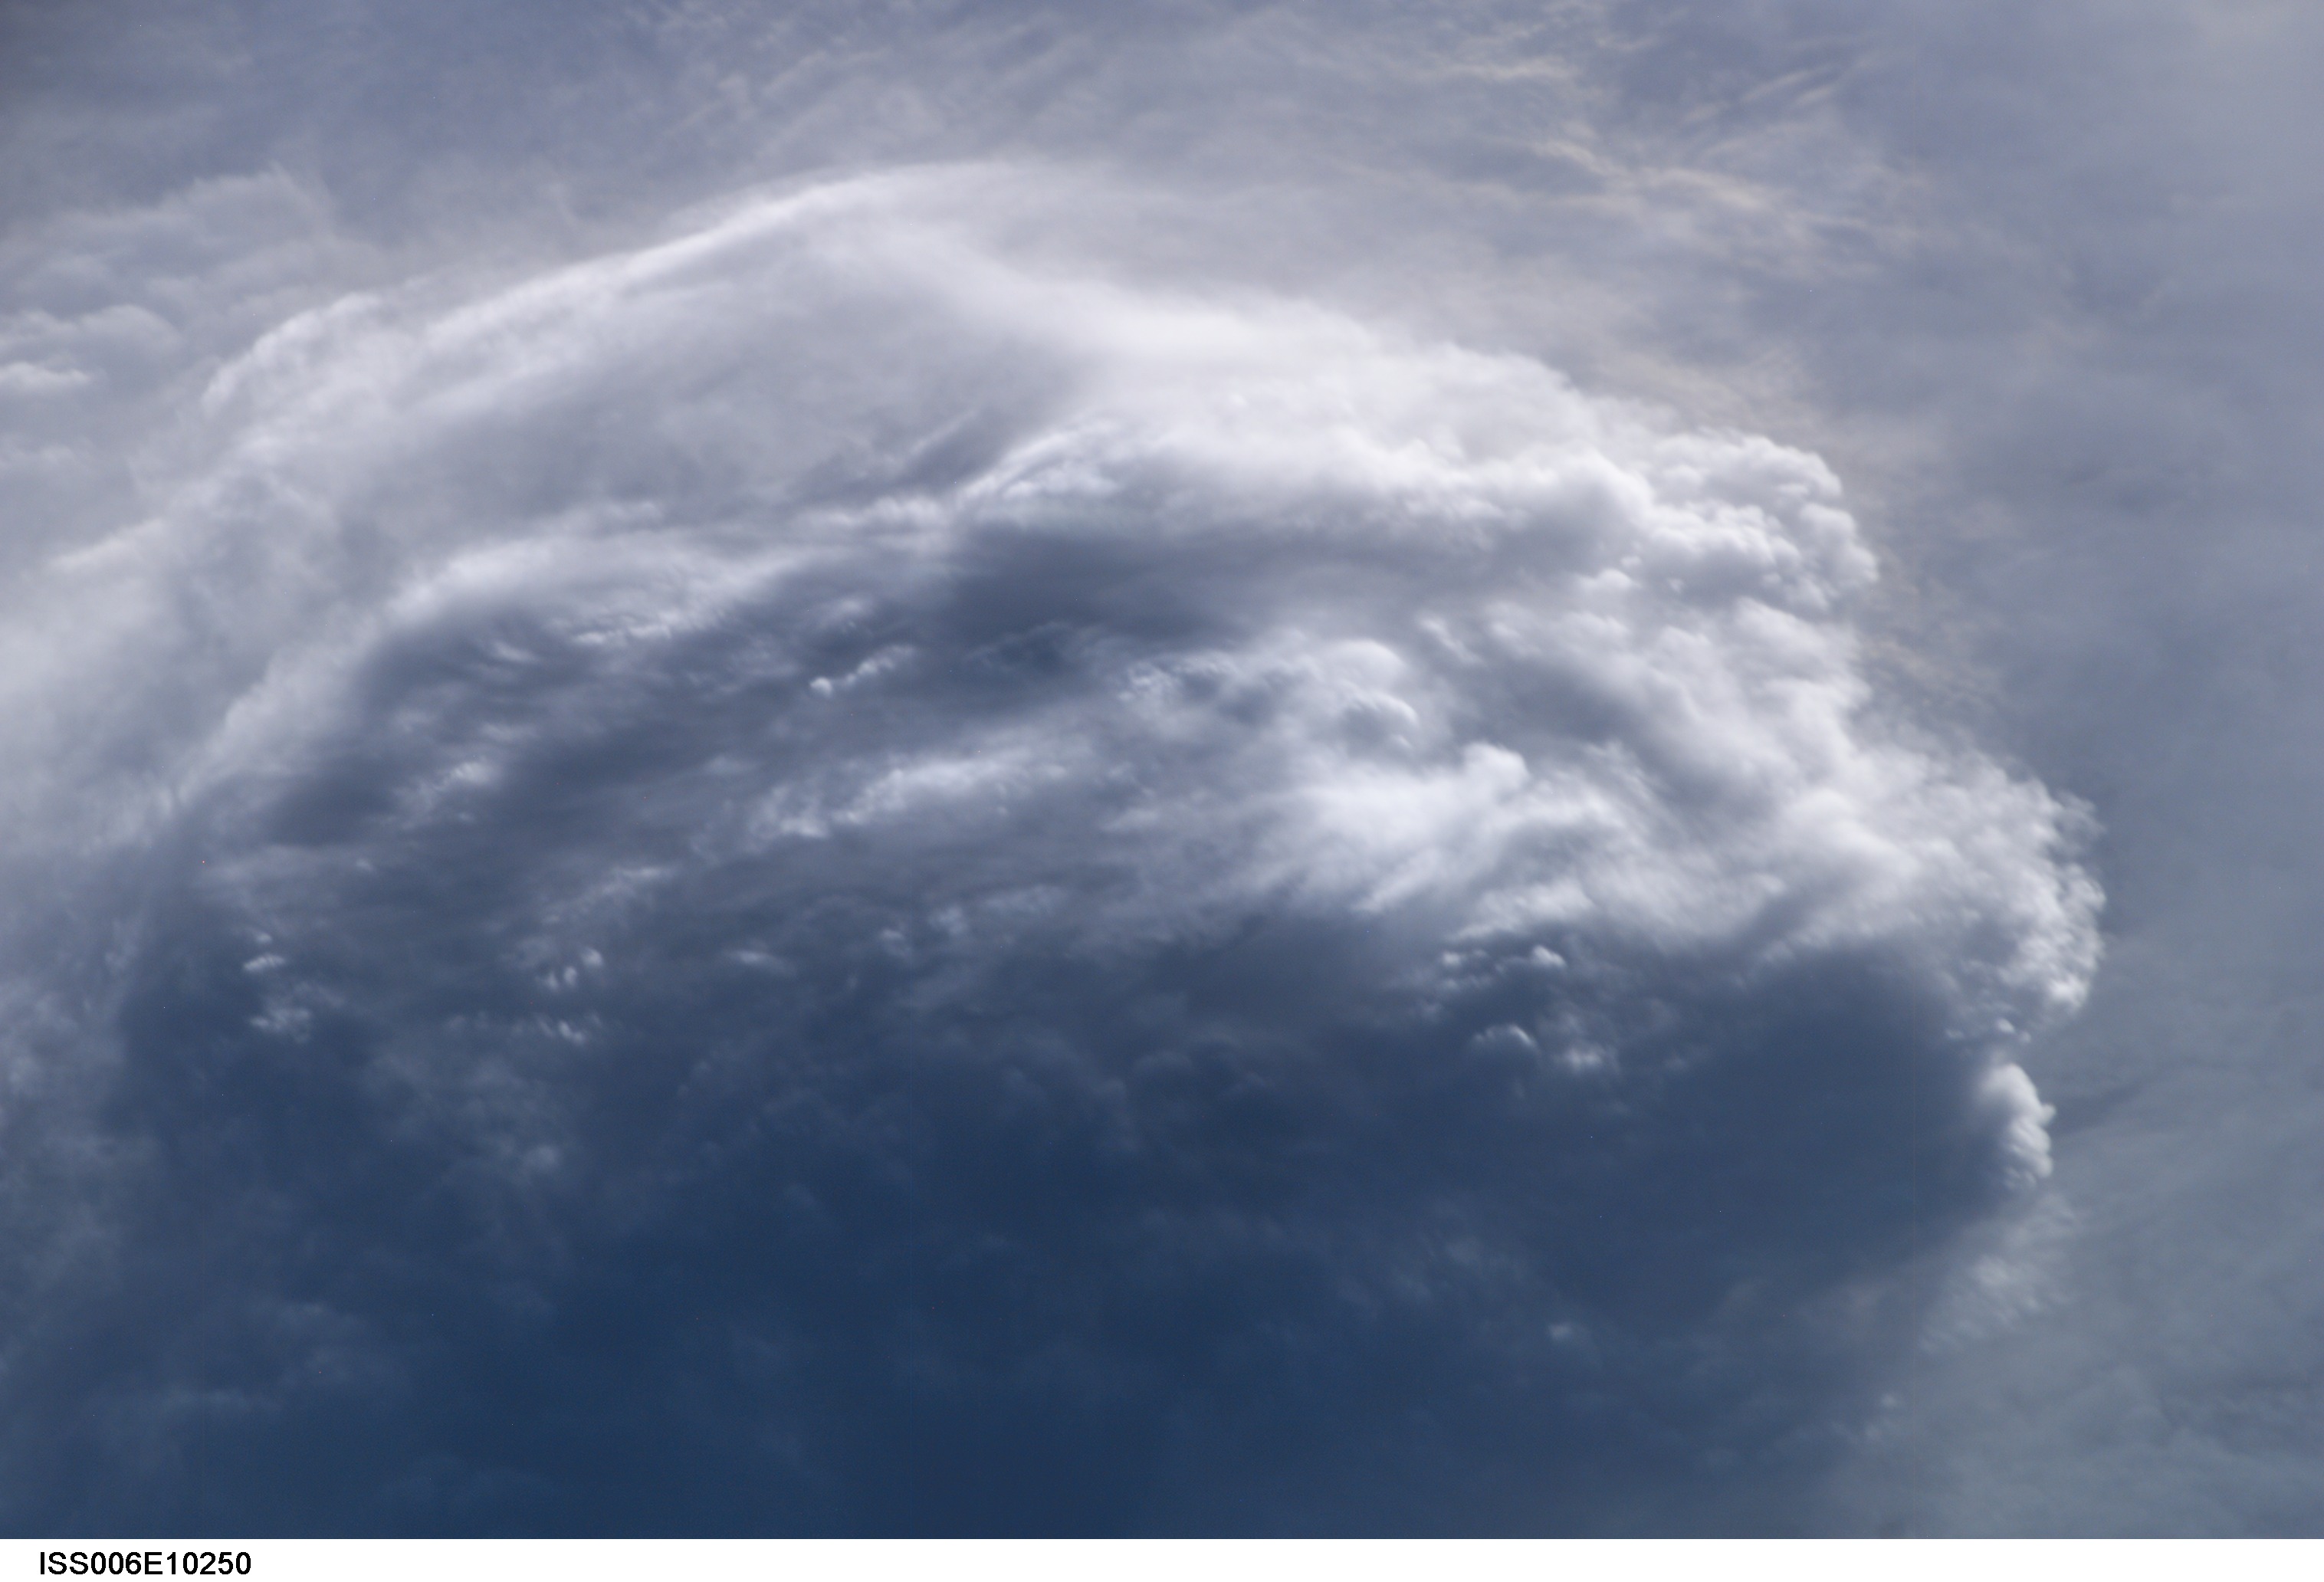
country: CLOUDS
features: CLOUDS
